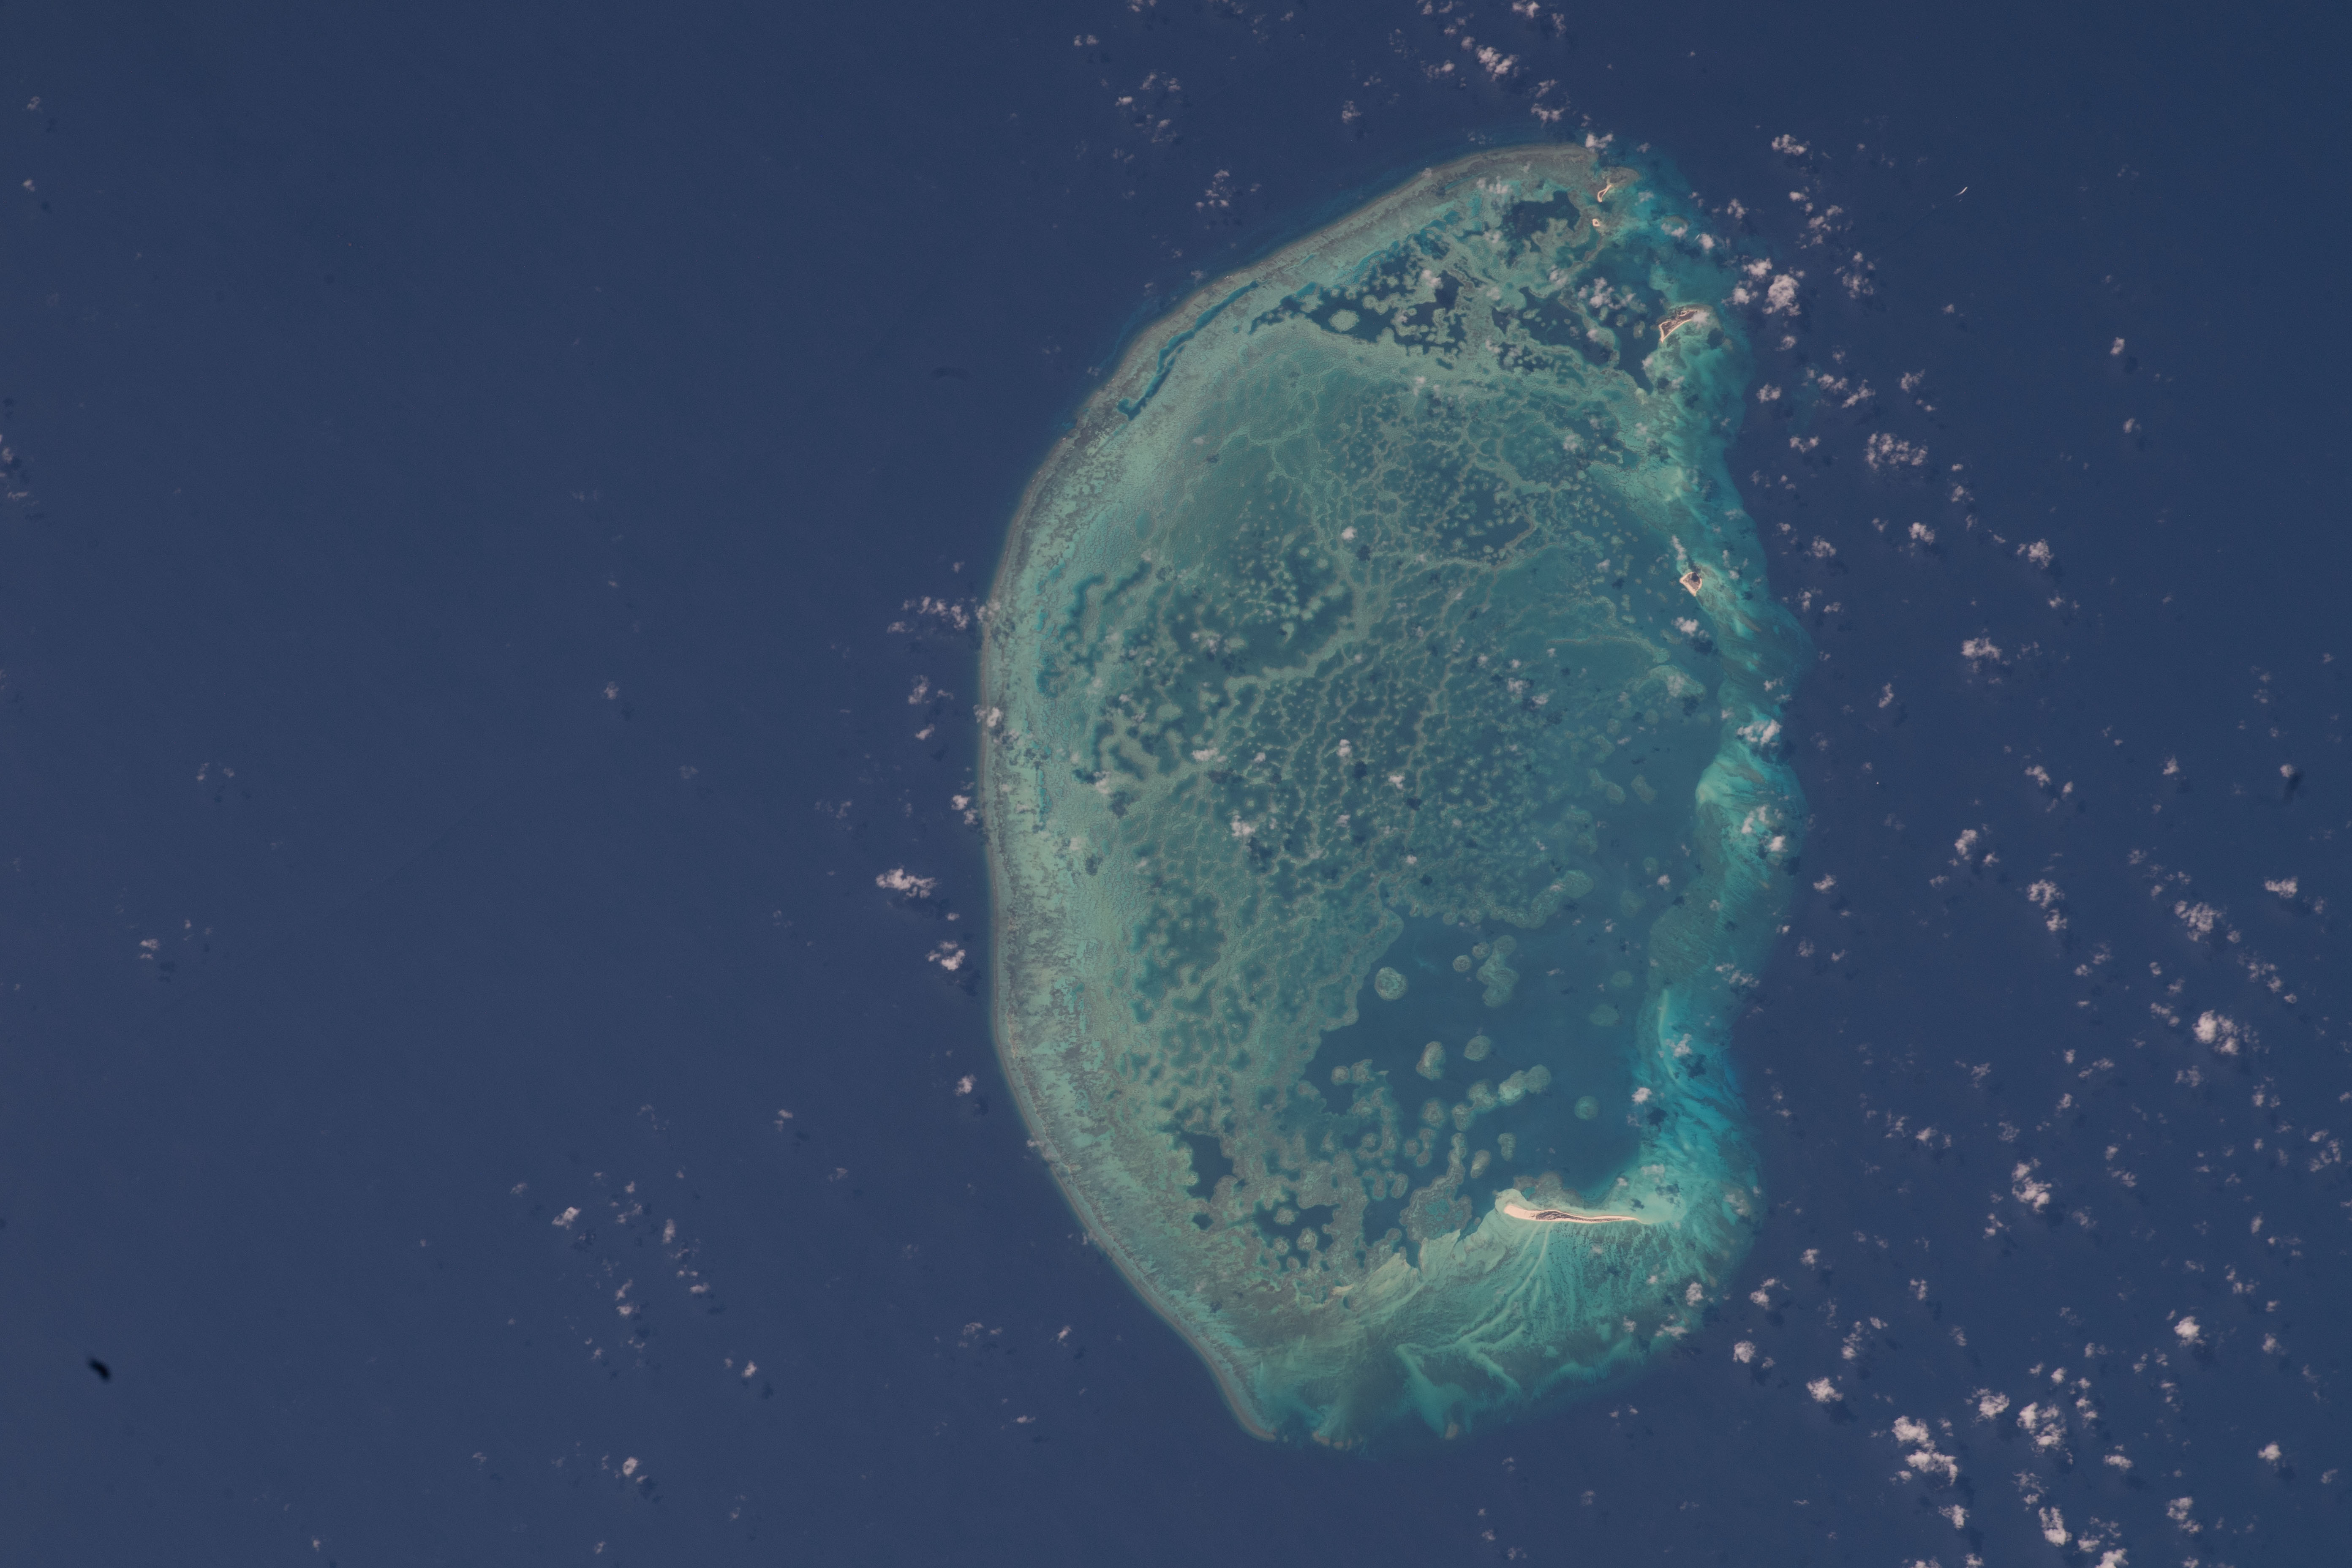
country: MEXICO
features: SCORPION REEF, ATOLL
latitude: 22.5
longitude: -89.7
